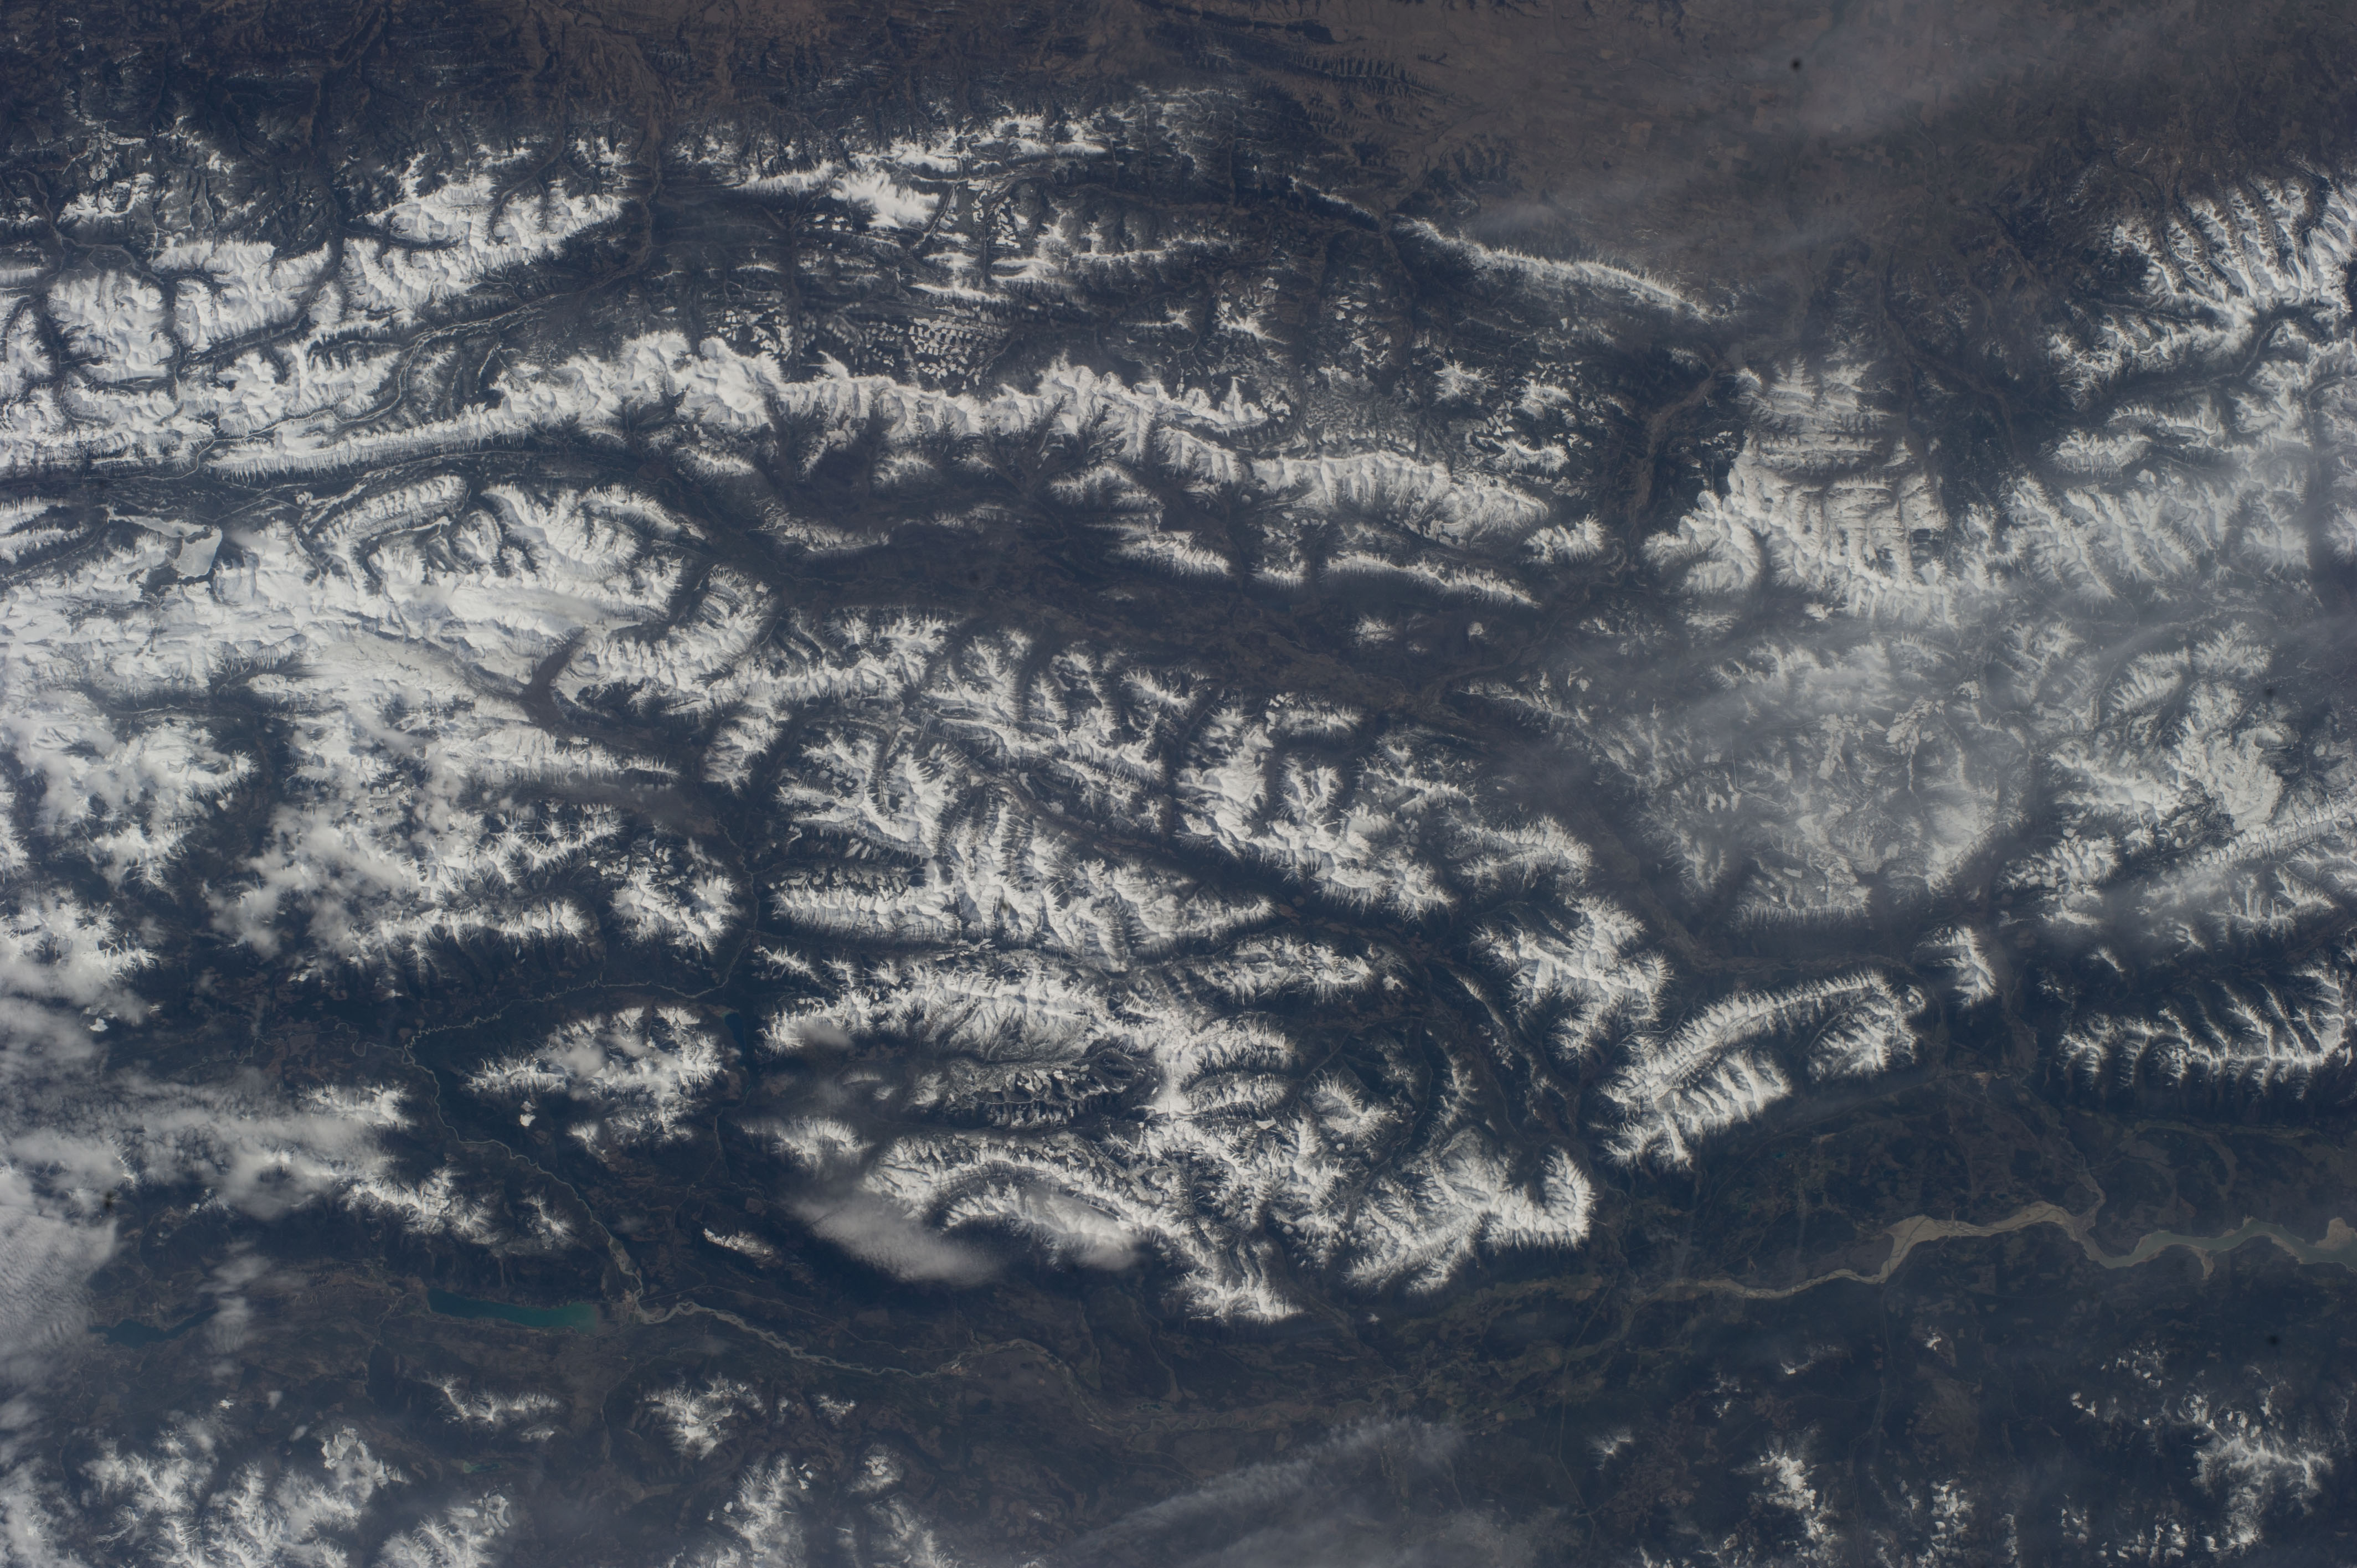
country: CANADA-BC
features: ROCKY MTS., SNOW, VALLEYS, RAVINES, FOR., SPARWOOD AREA, AGR.
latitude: 50.0
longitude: -115.0
